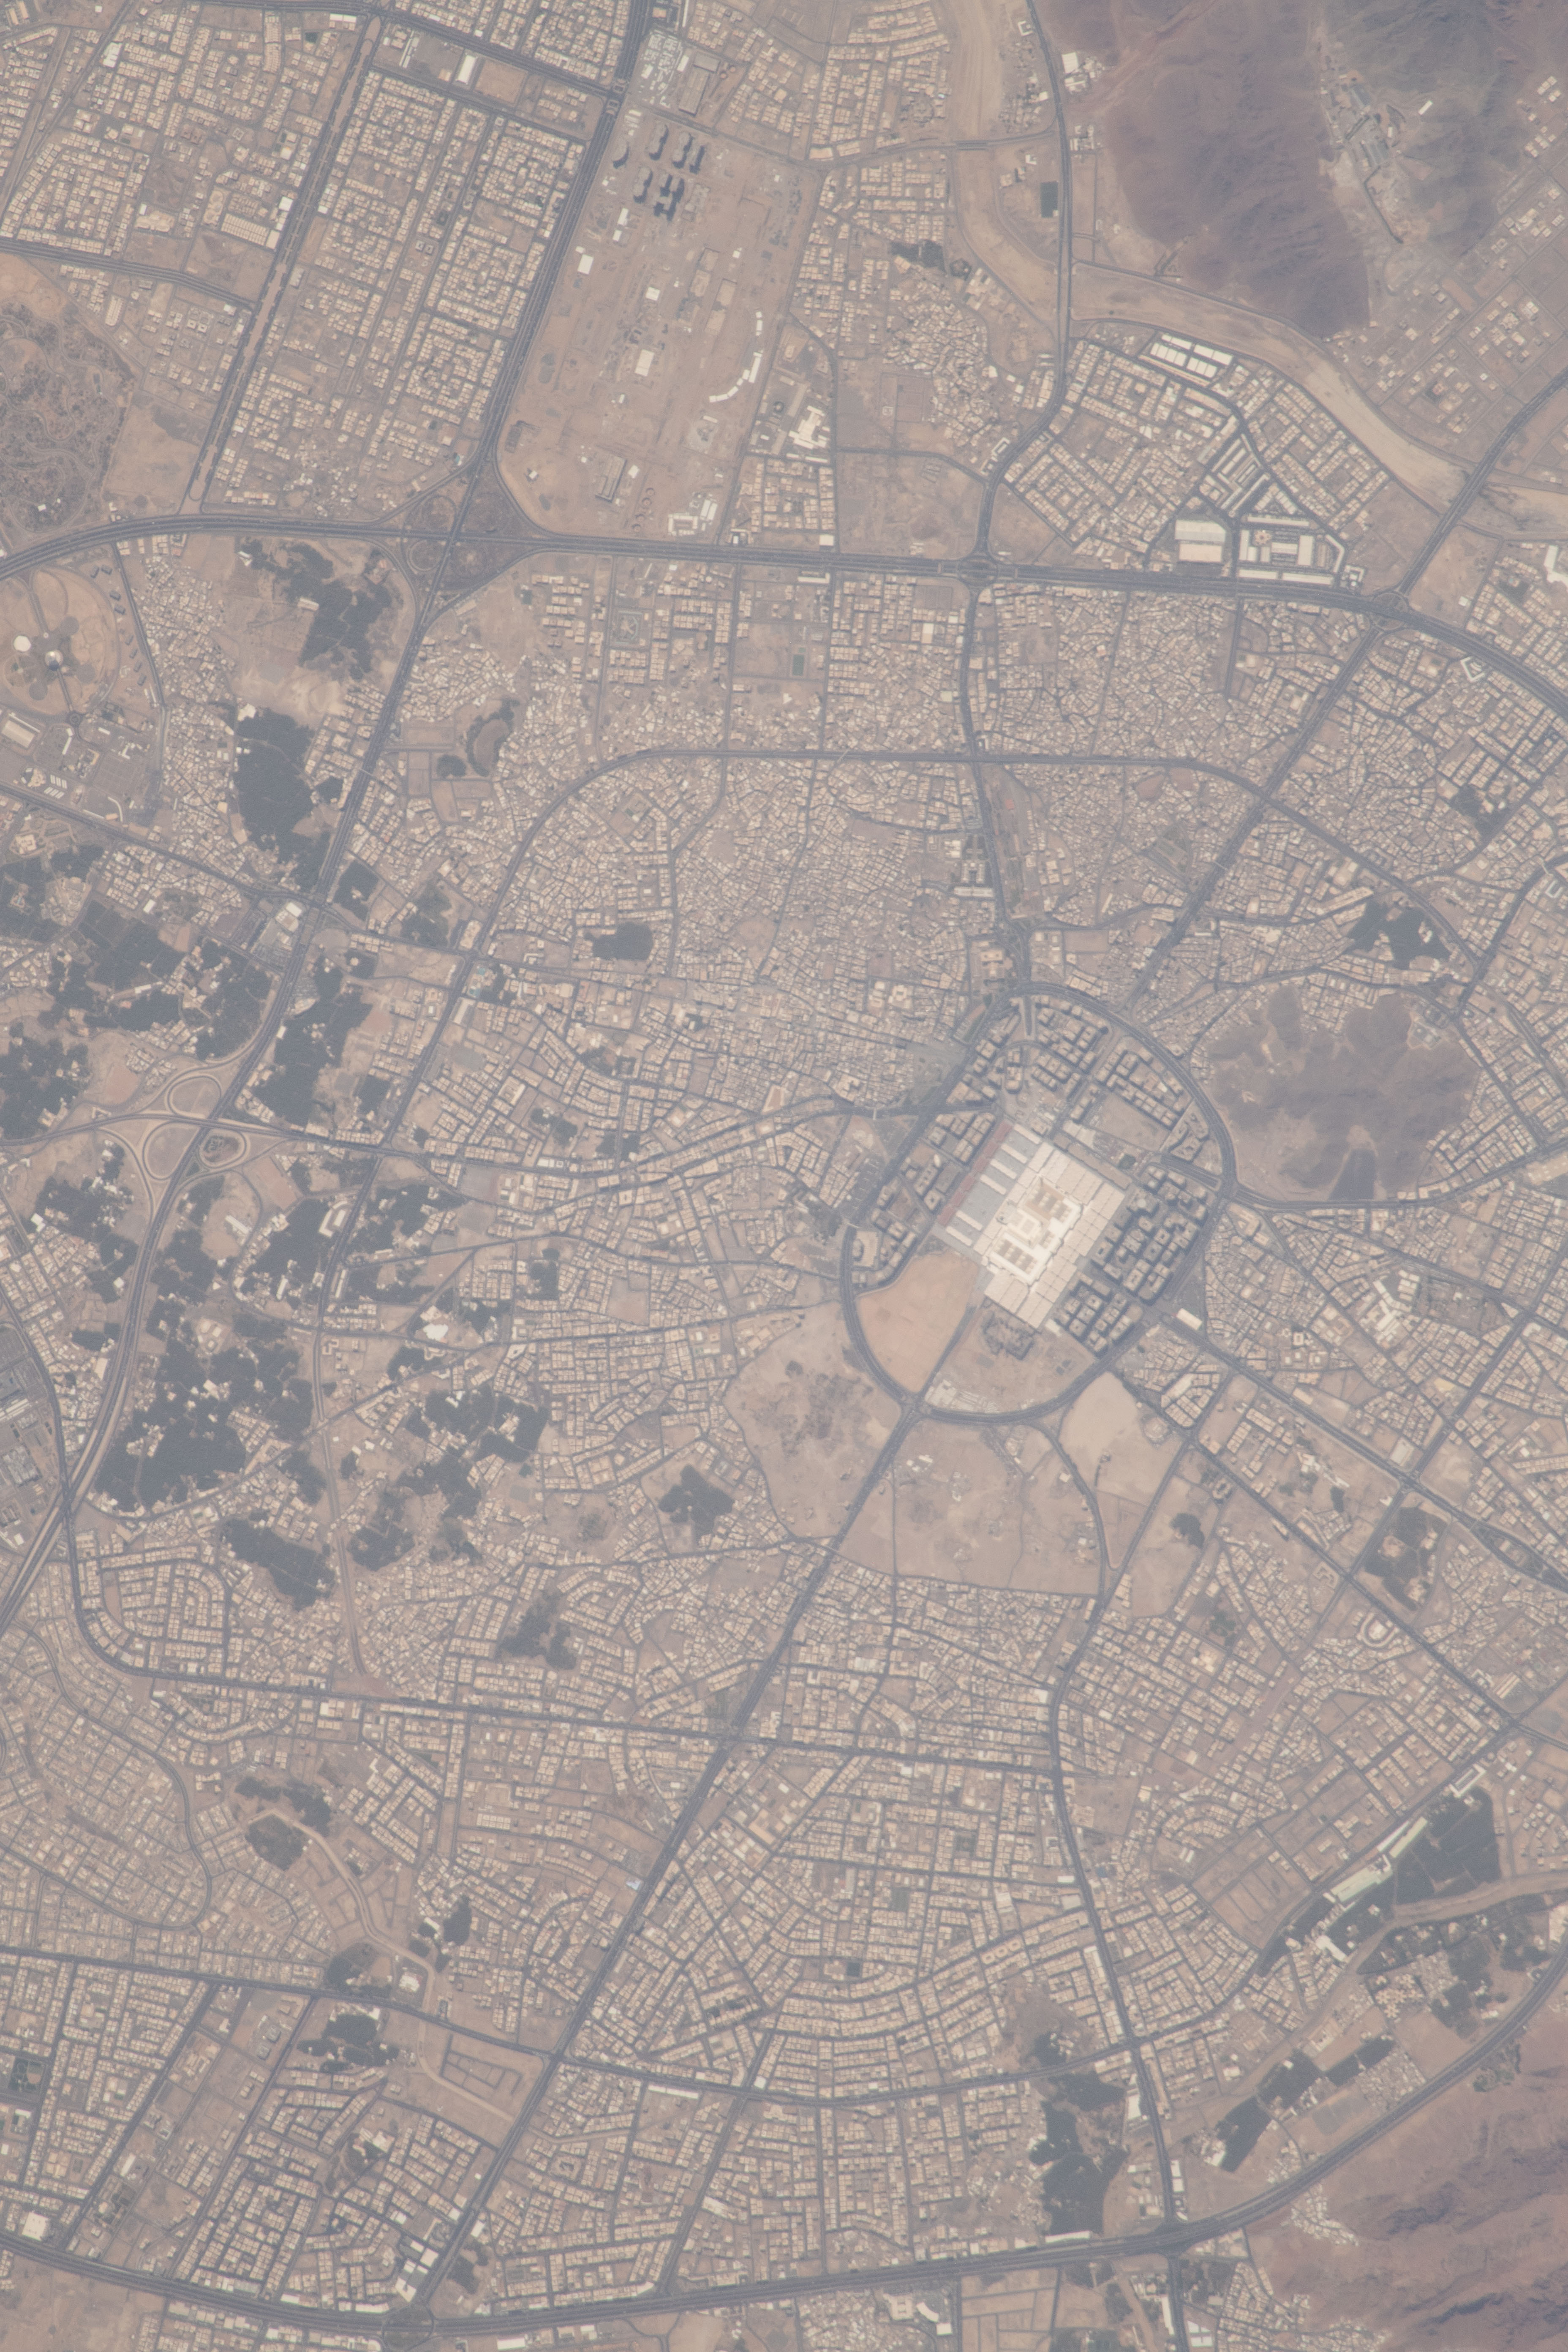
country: SAUDI ARABIA
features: TAIBAH UNIVERSITY, PRINCE MOHAMMED BIN ABDULAZIZ INTERNATIONAL AIRPORT
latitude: 24.5
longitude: 39.6
